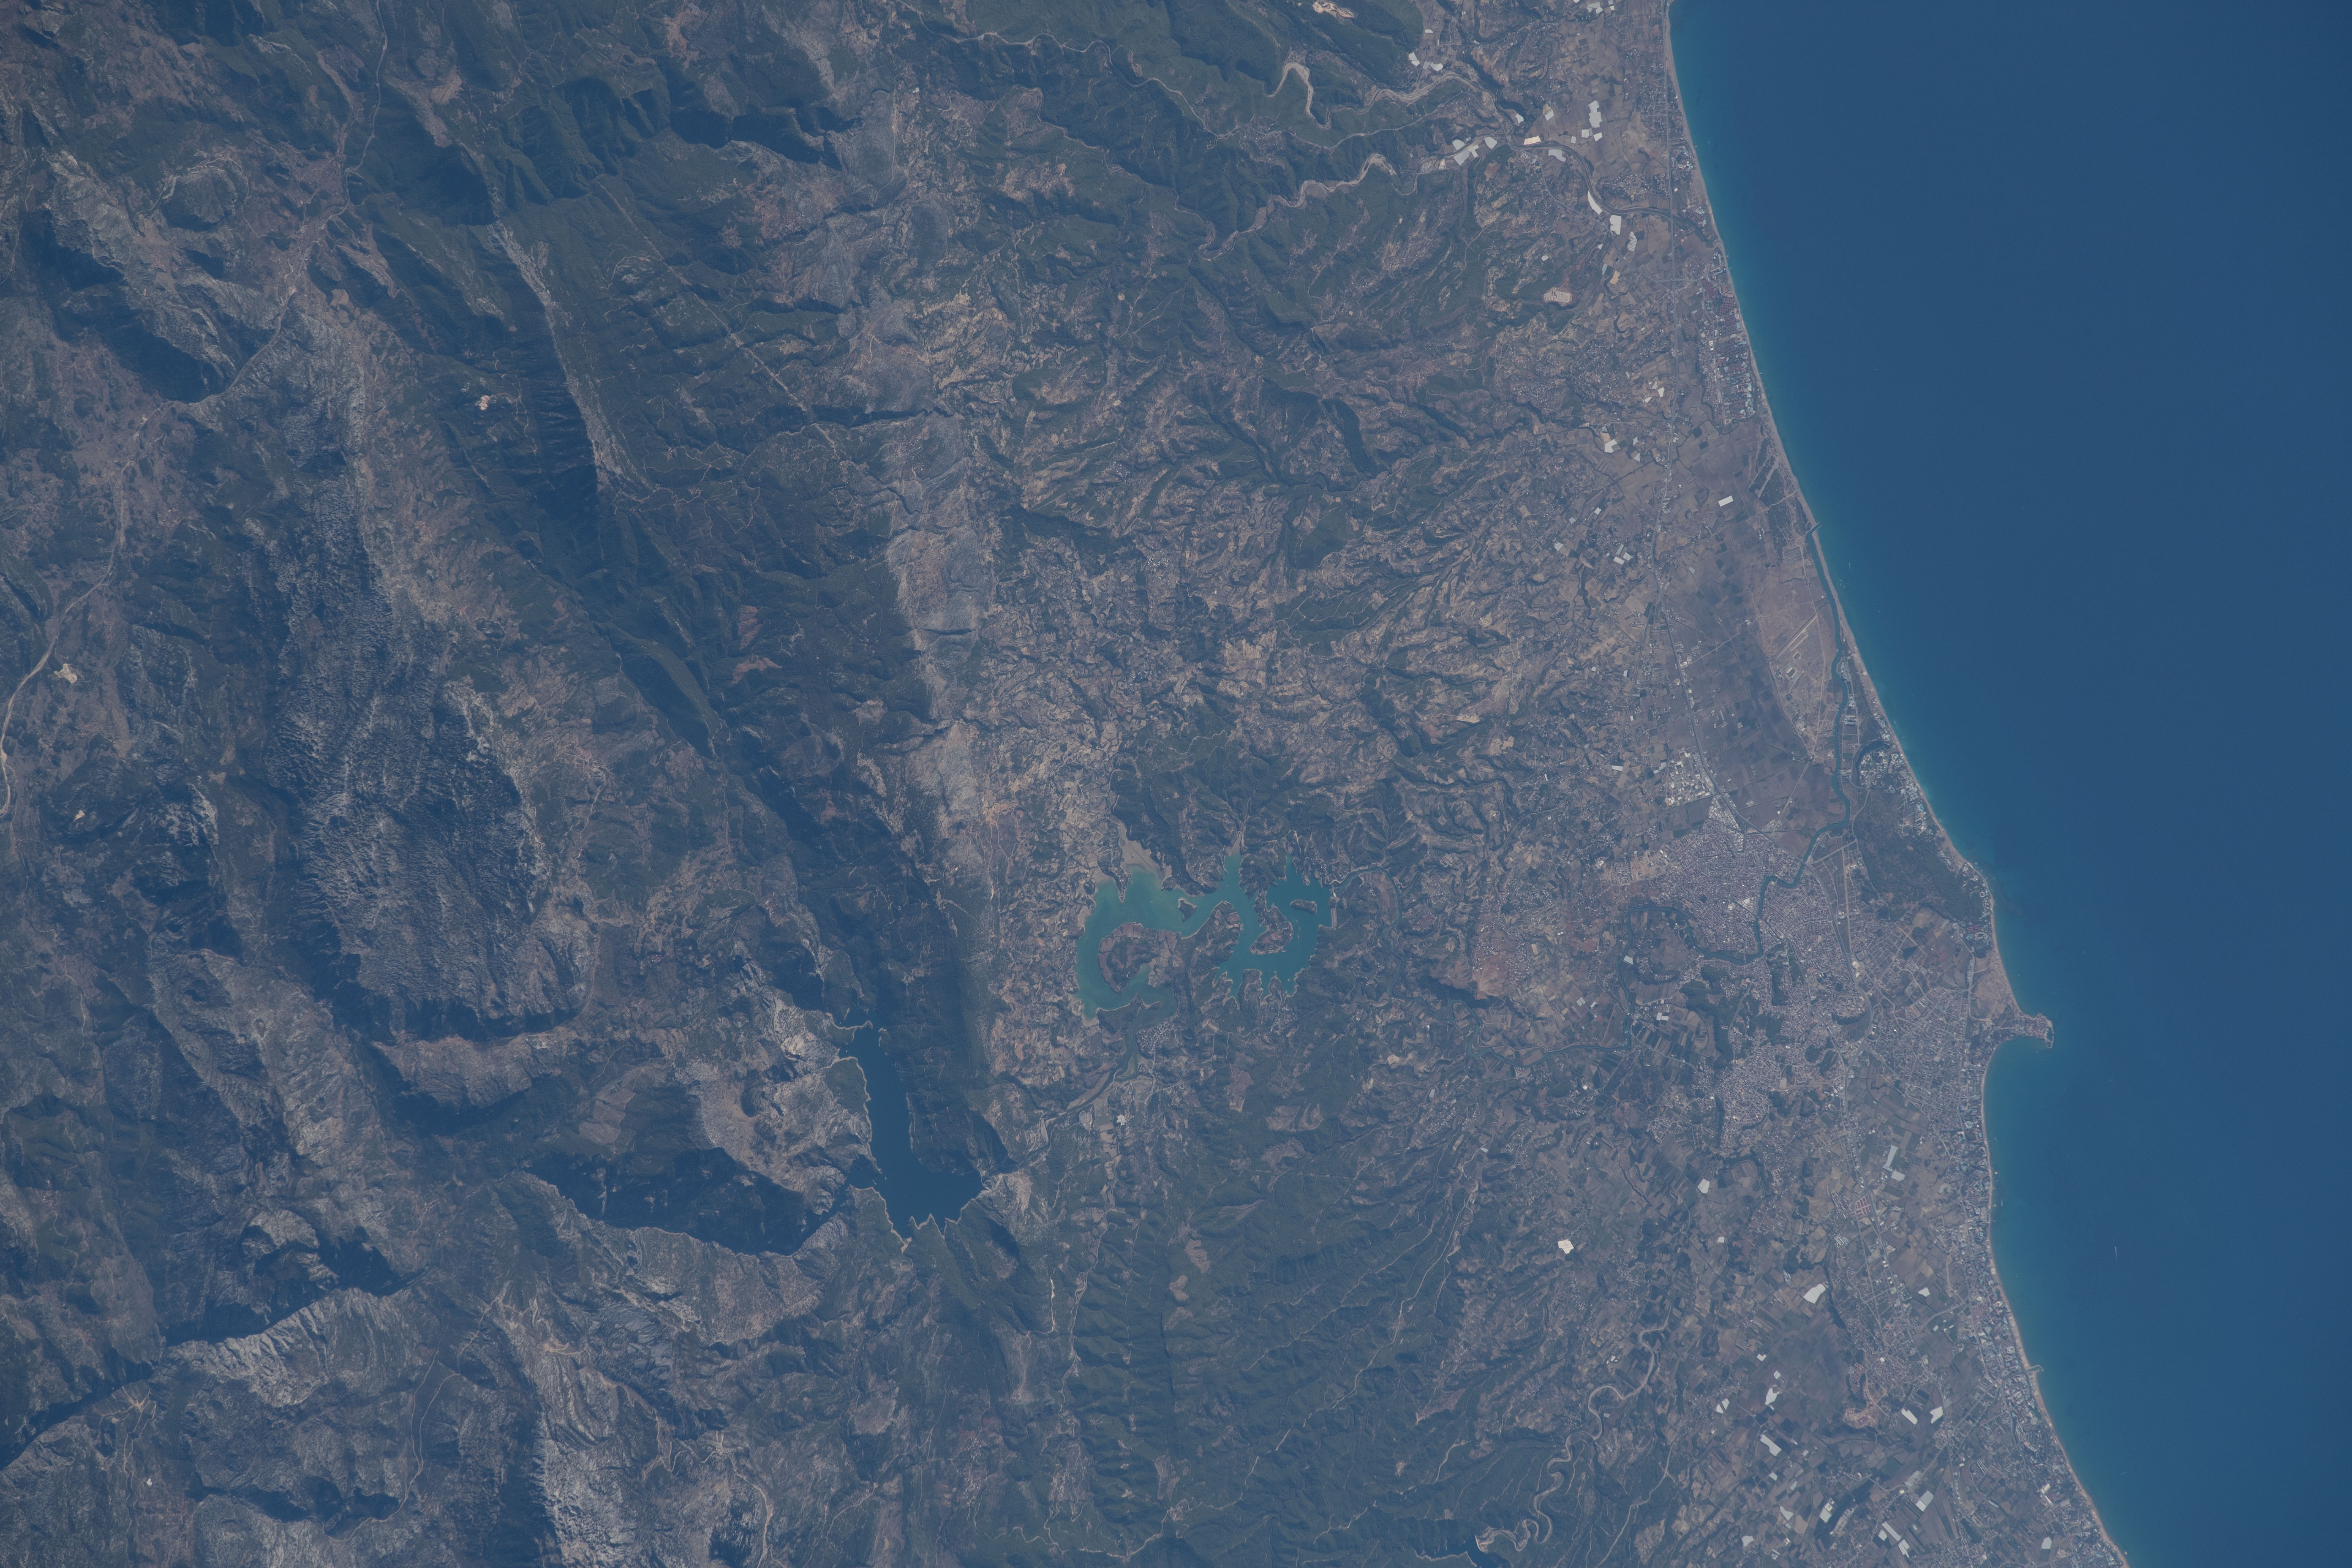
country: TURKEY
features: MANAVGAT BARAJI, OYMAPINAR BARAJI
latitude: 36.8
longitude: 31.6
